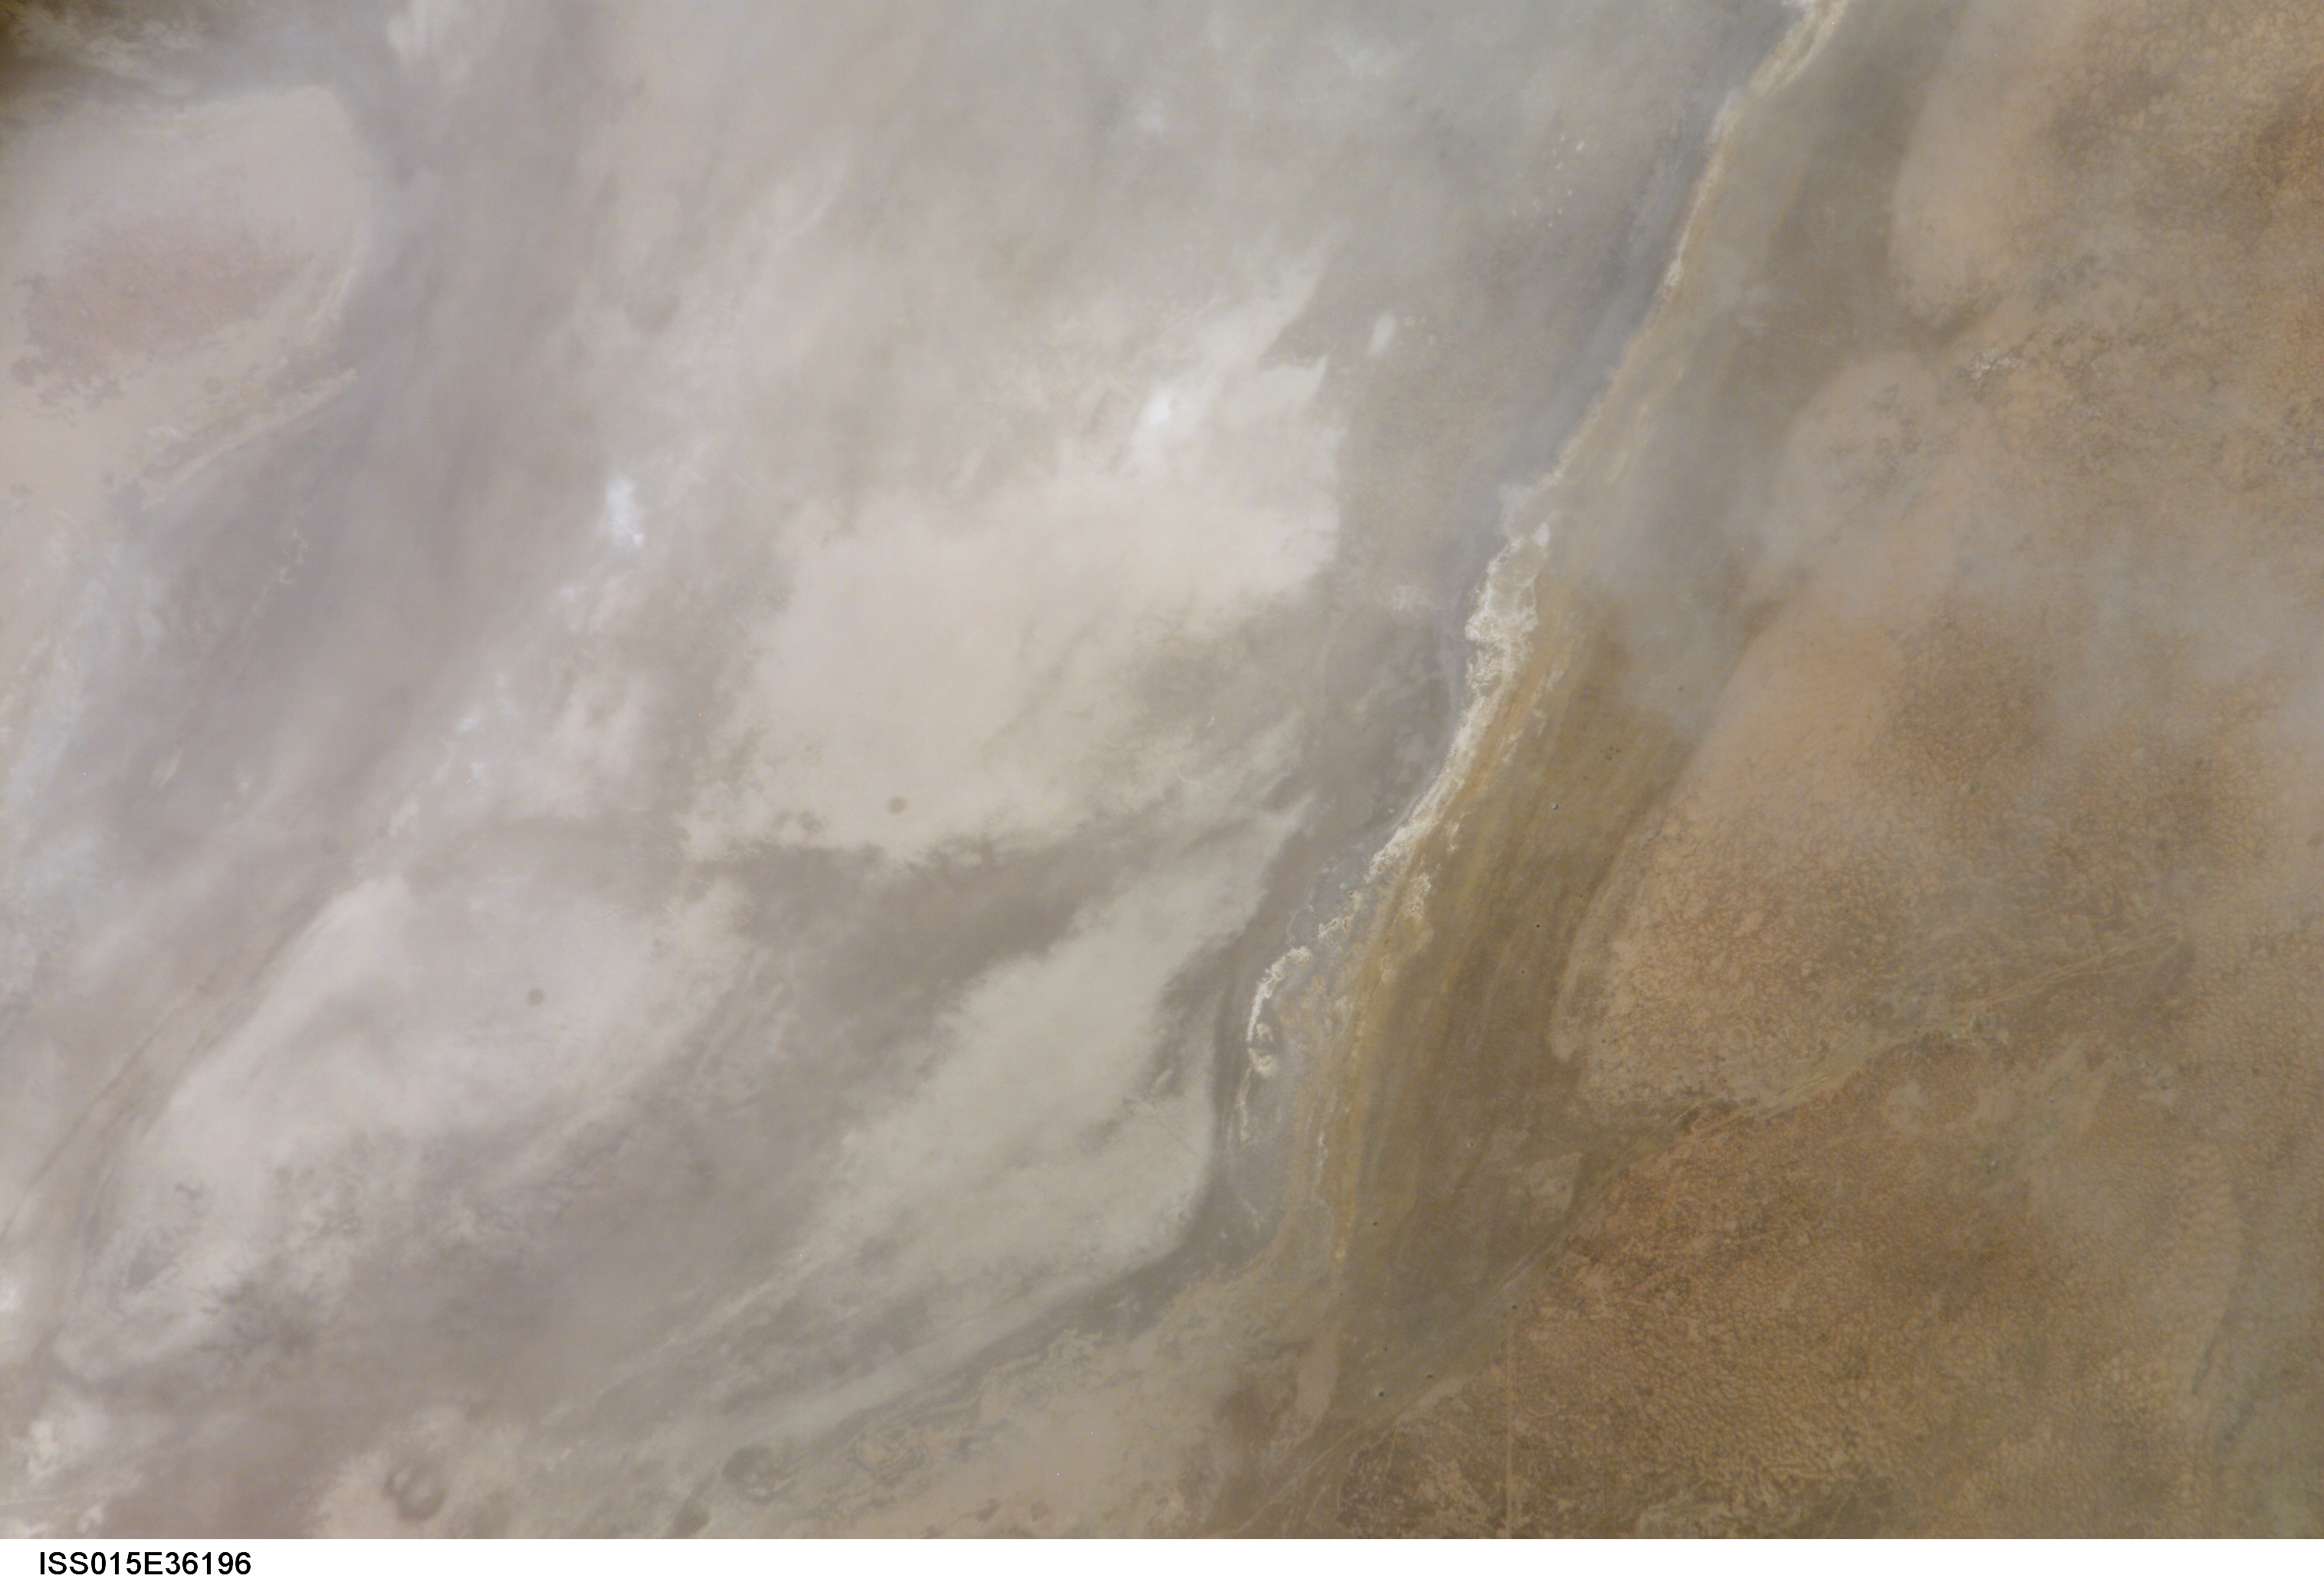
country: BOLIVIA
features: W. CENTRAL LAGO POOPO, DUNES
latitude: -18.8
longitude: -67.1
